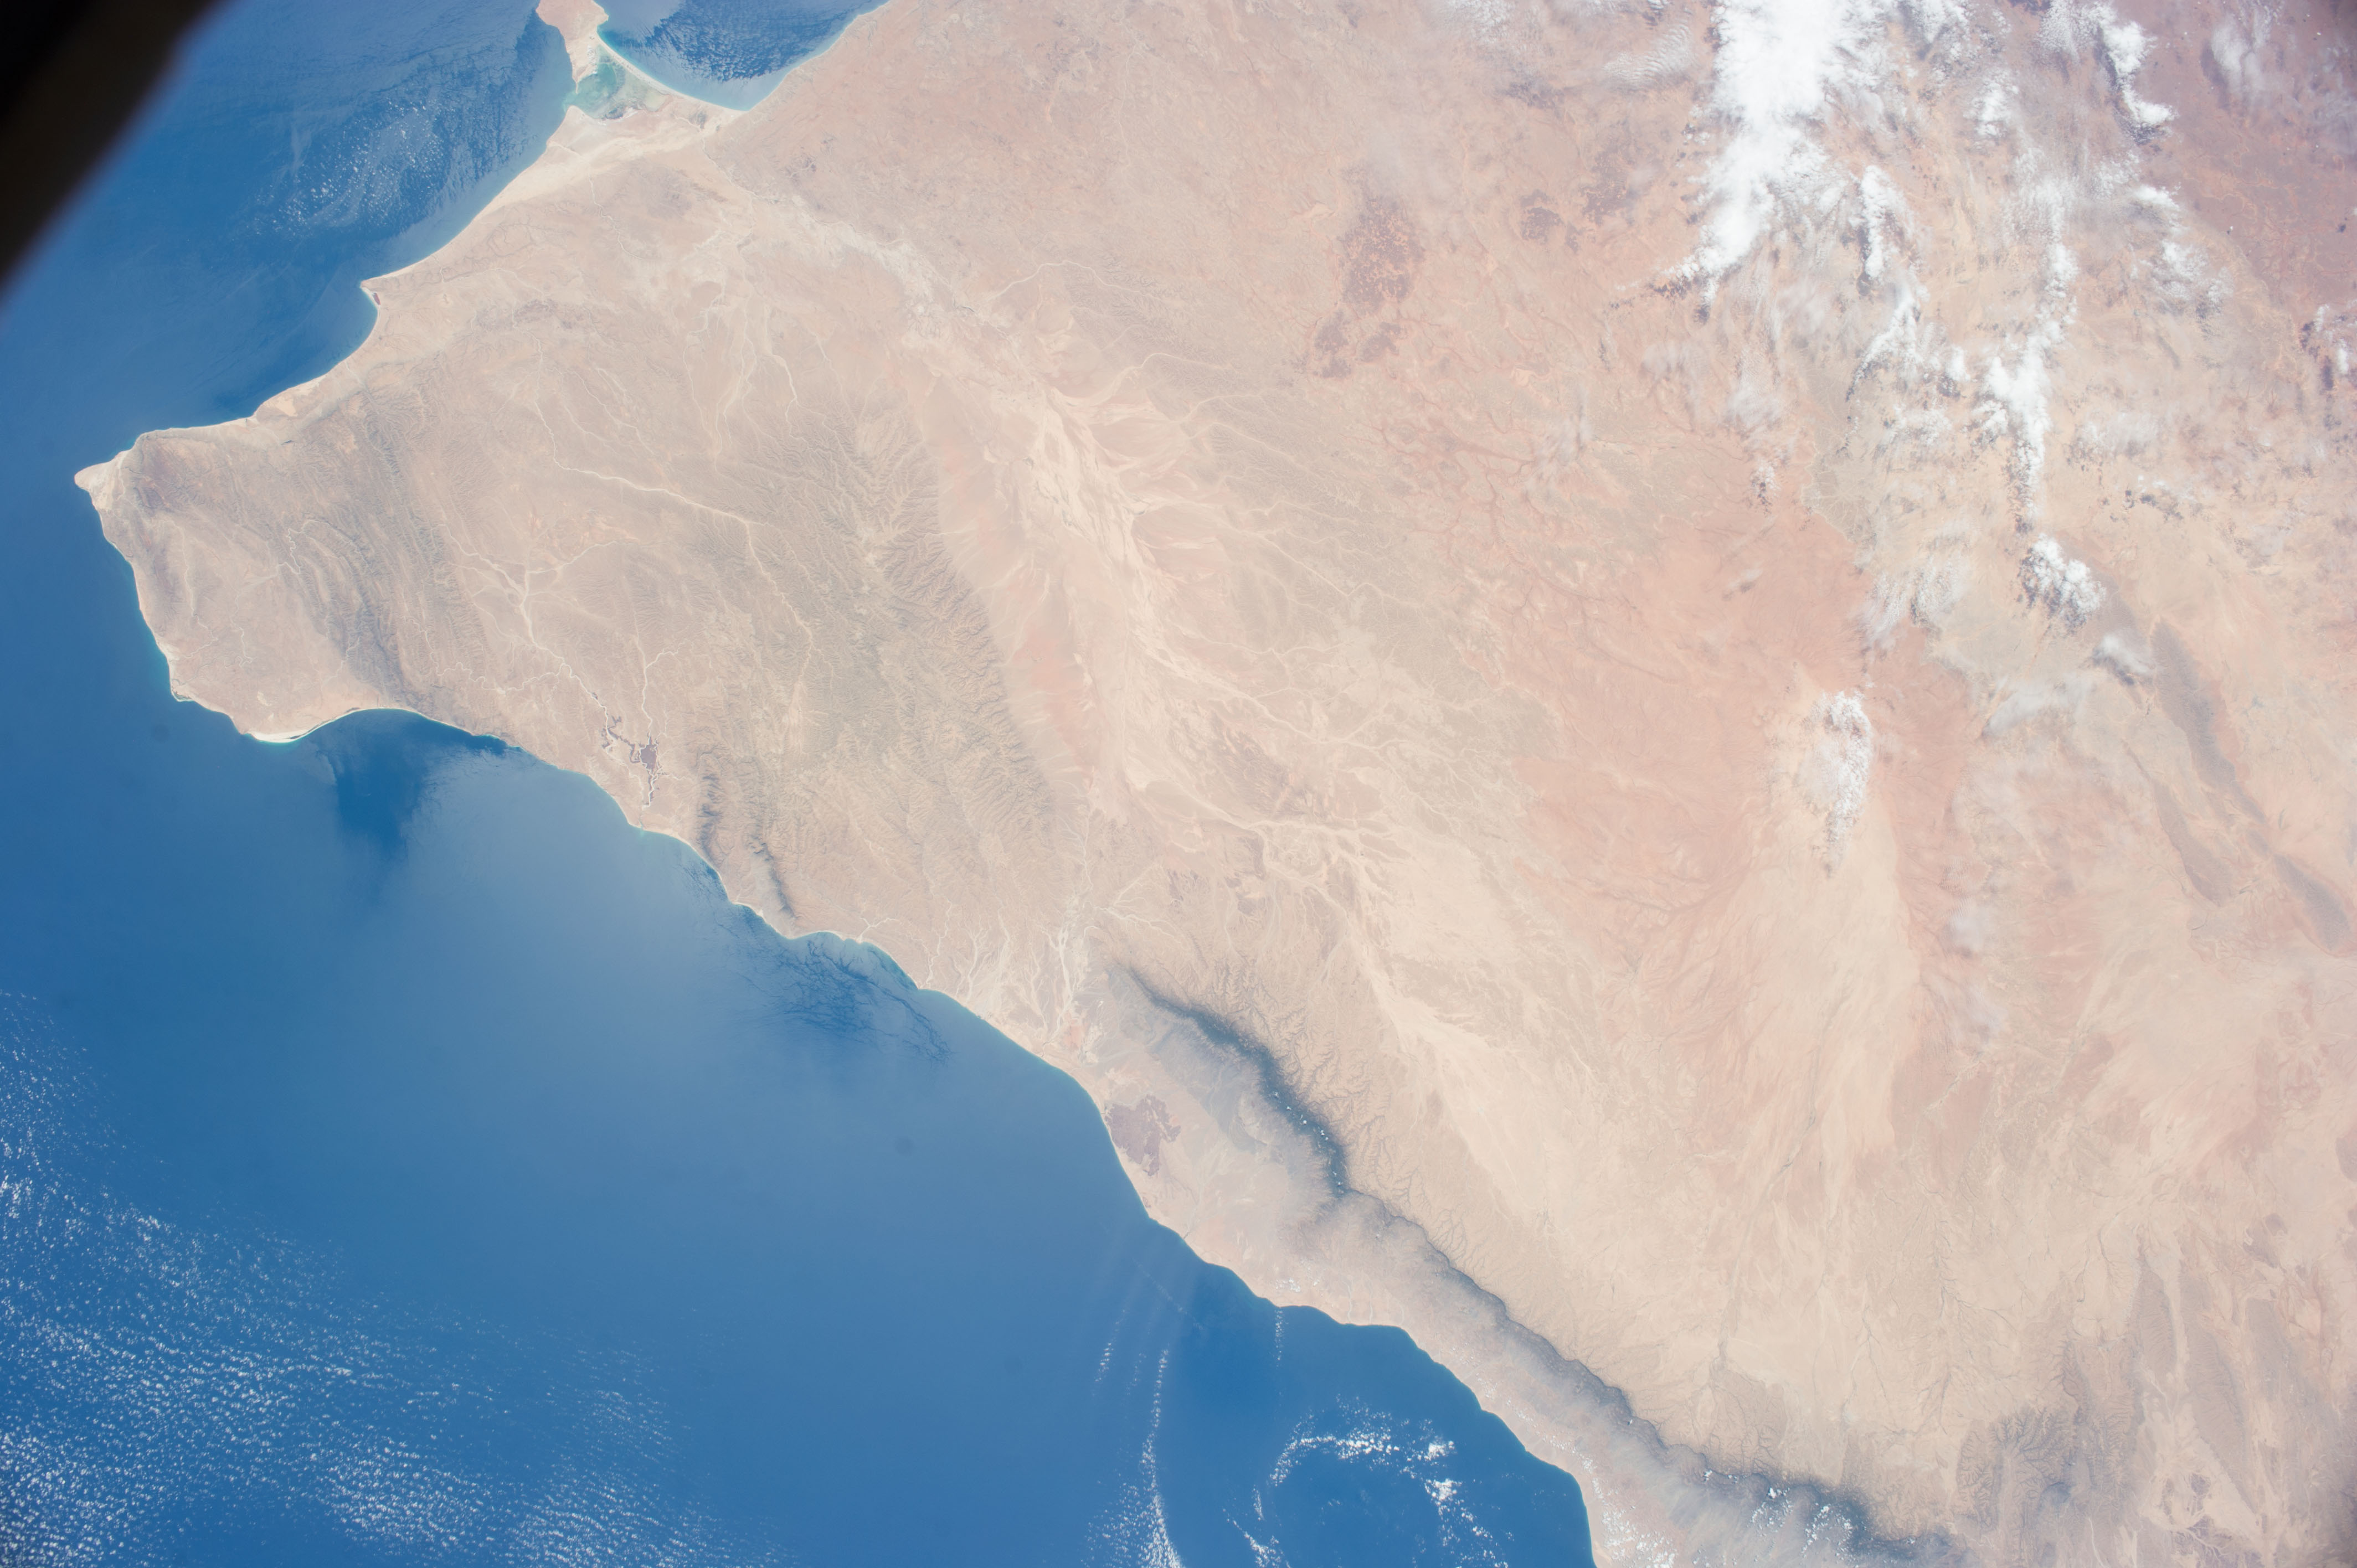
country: SOMALIA
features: GULF OF ADEN, DESERT, COASTLINE, SOMALIA, GONDOLI CITY
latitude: 10.7
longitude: 49.3
